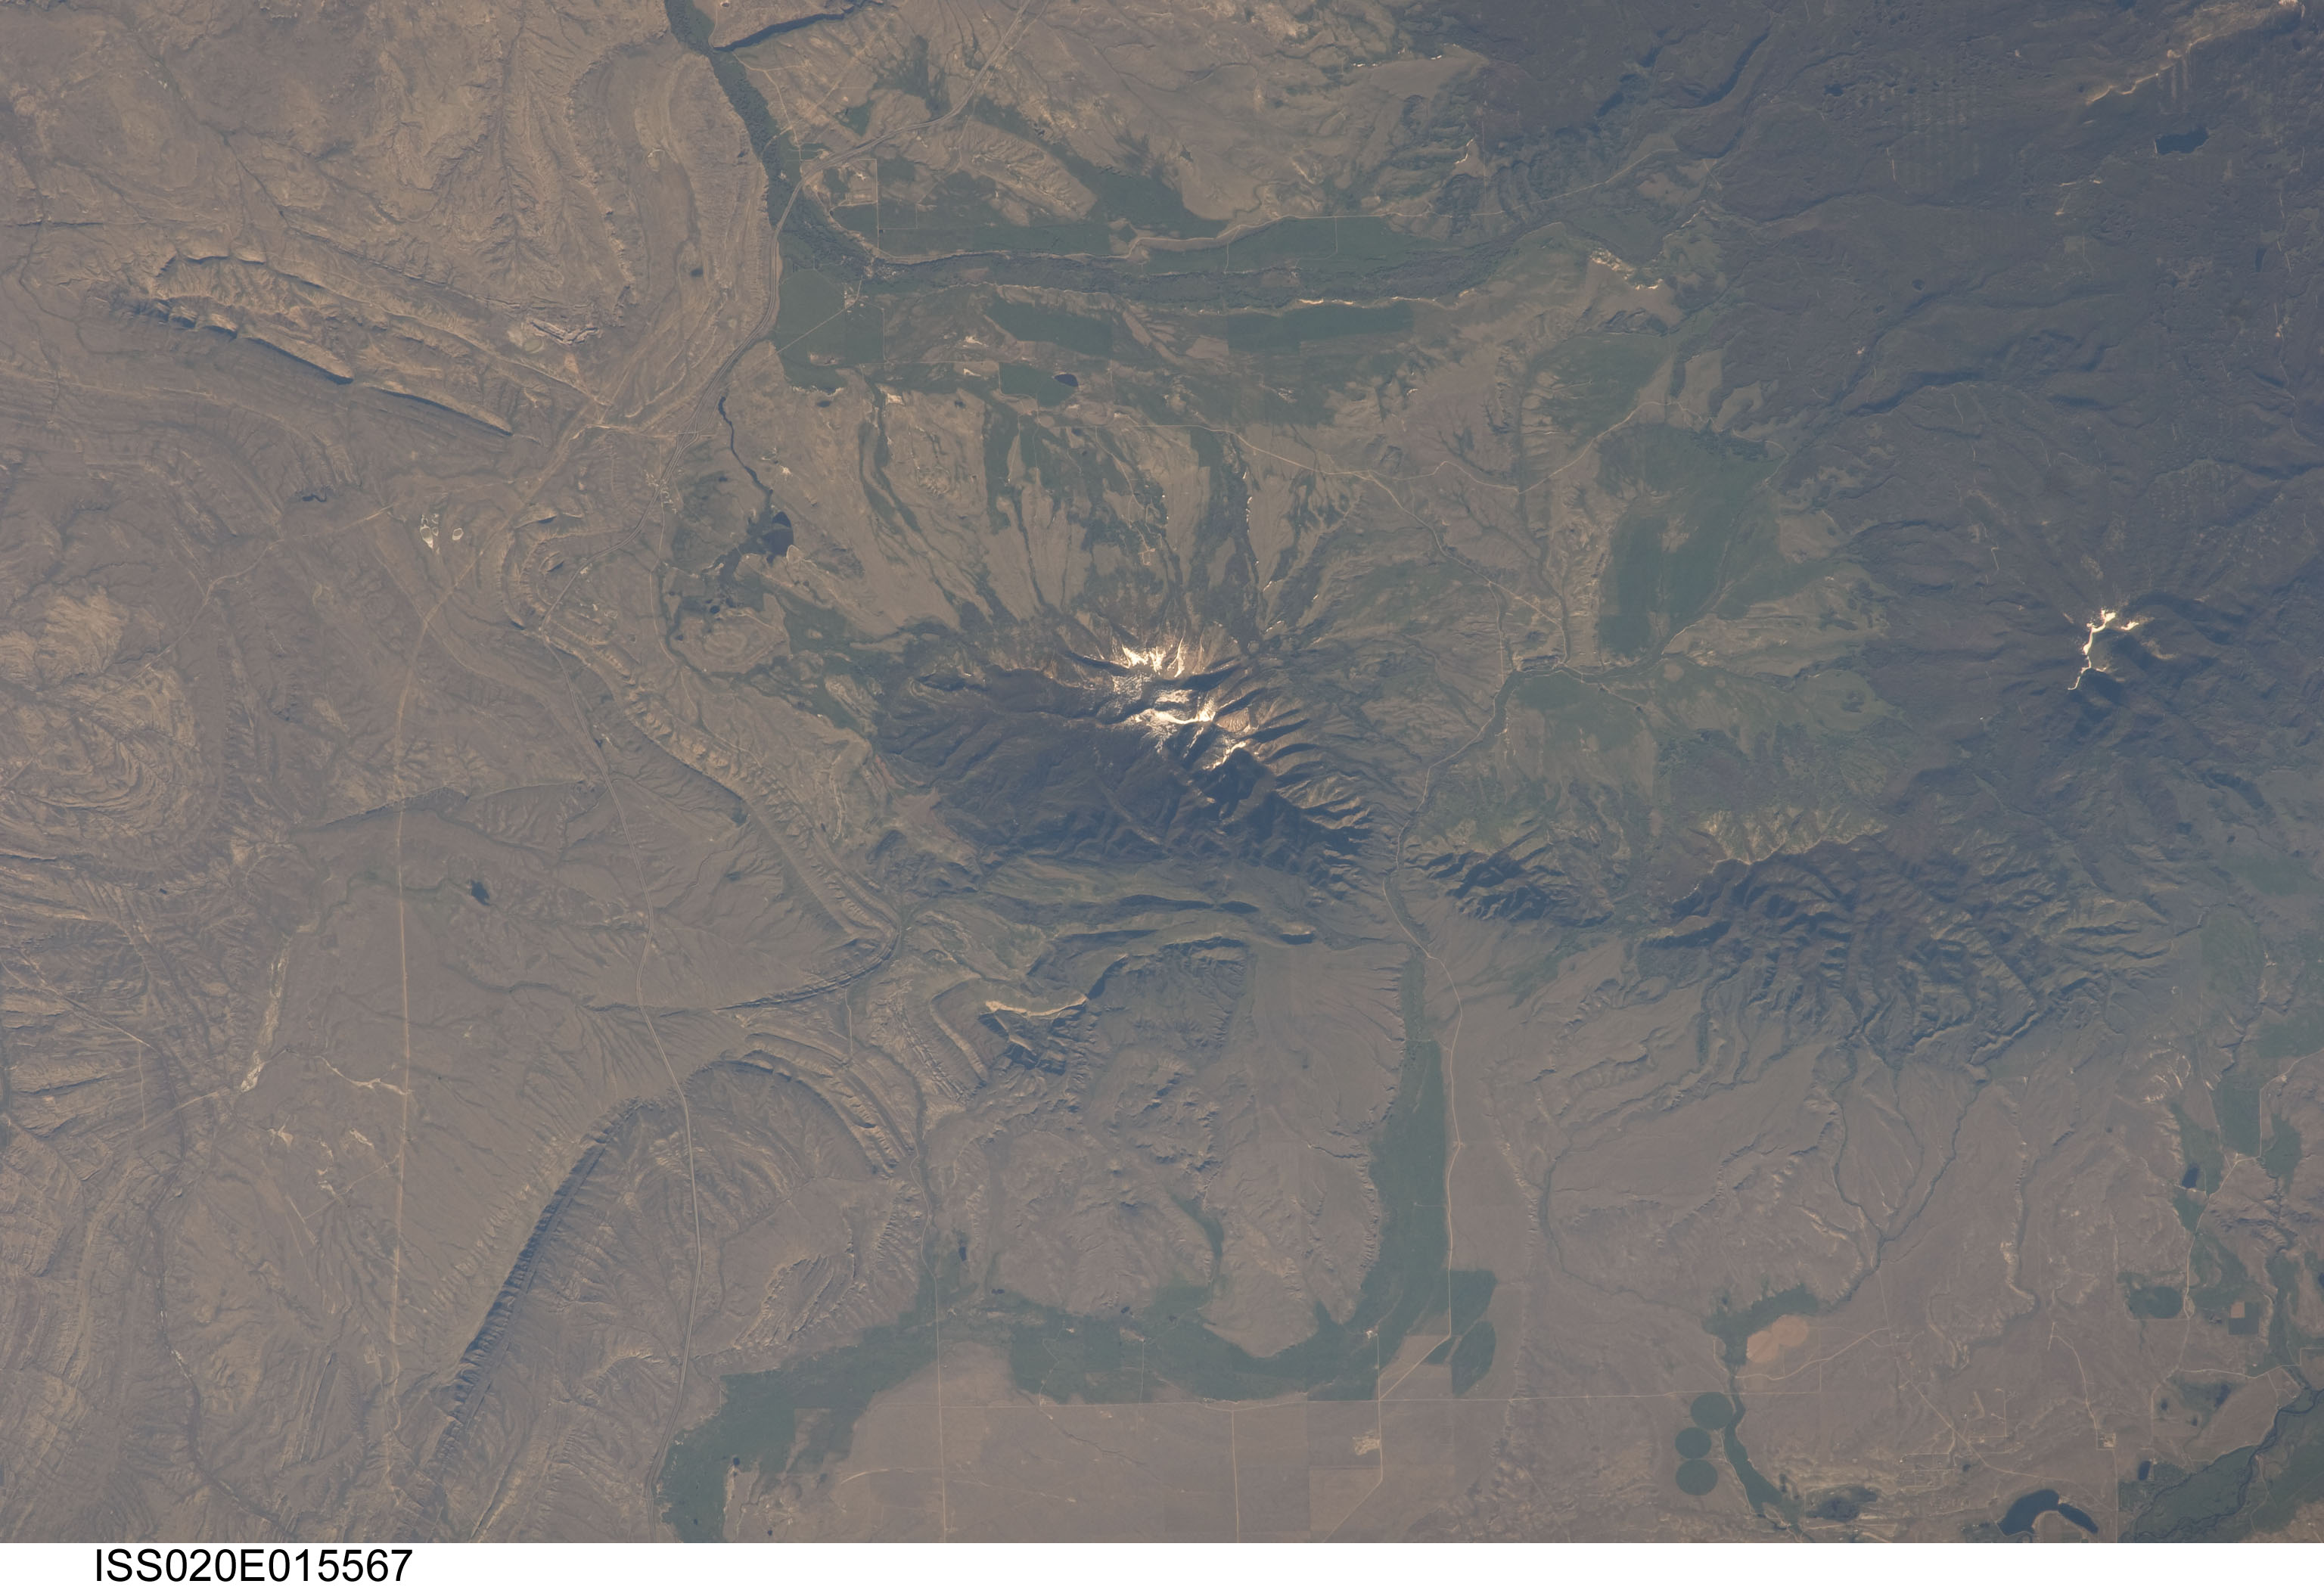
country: USA-WYOMING
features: PASS CREEK,ELK MOUNTAIN WY,ELK MOUNTAIN,MEDICINE BOW RIVER,SHEEPHEAD MOUNTAIN
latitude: 41.6
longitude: -106.6
